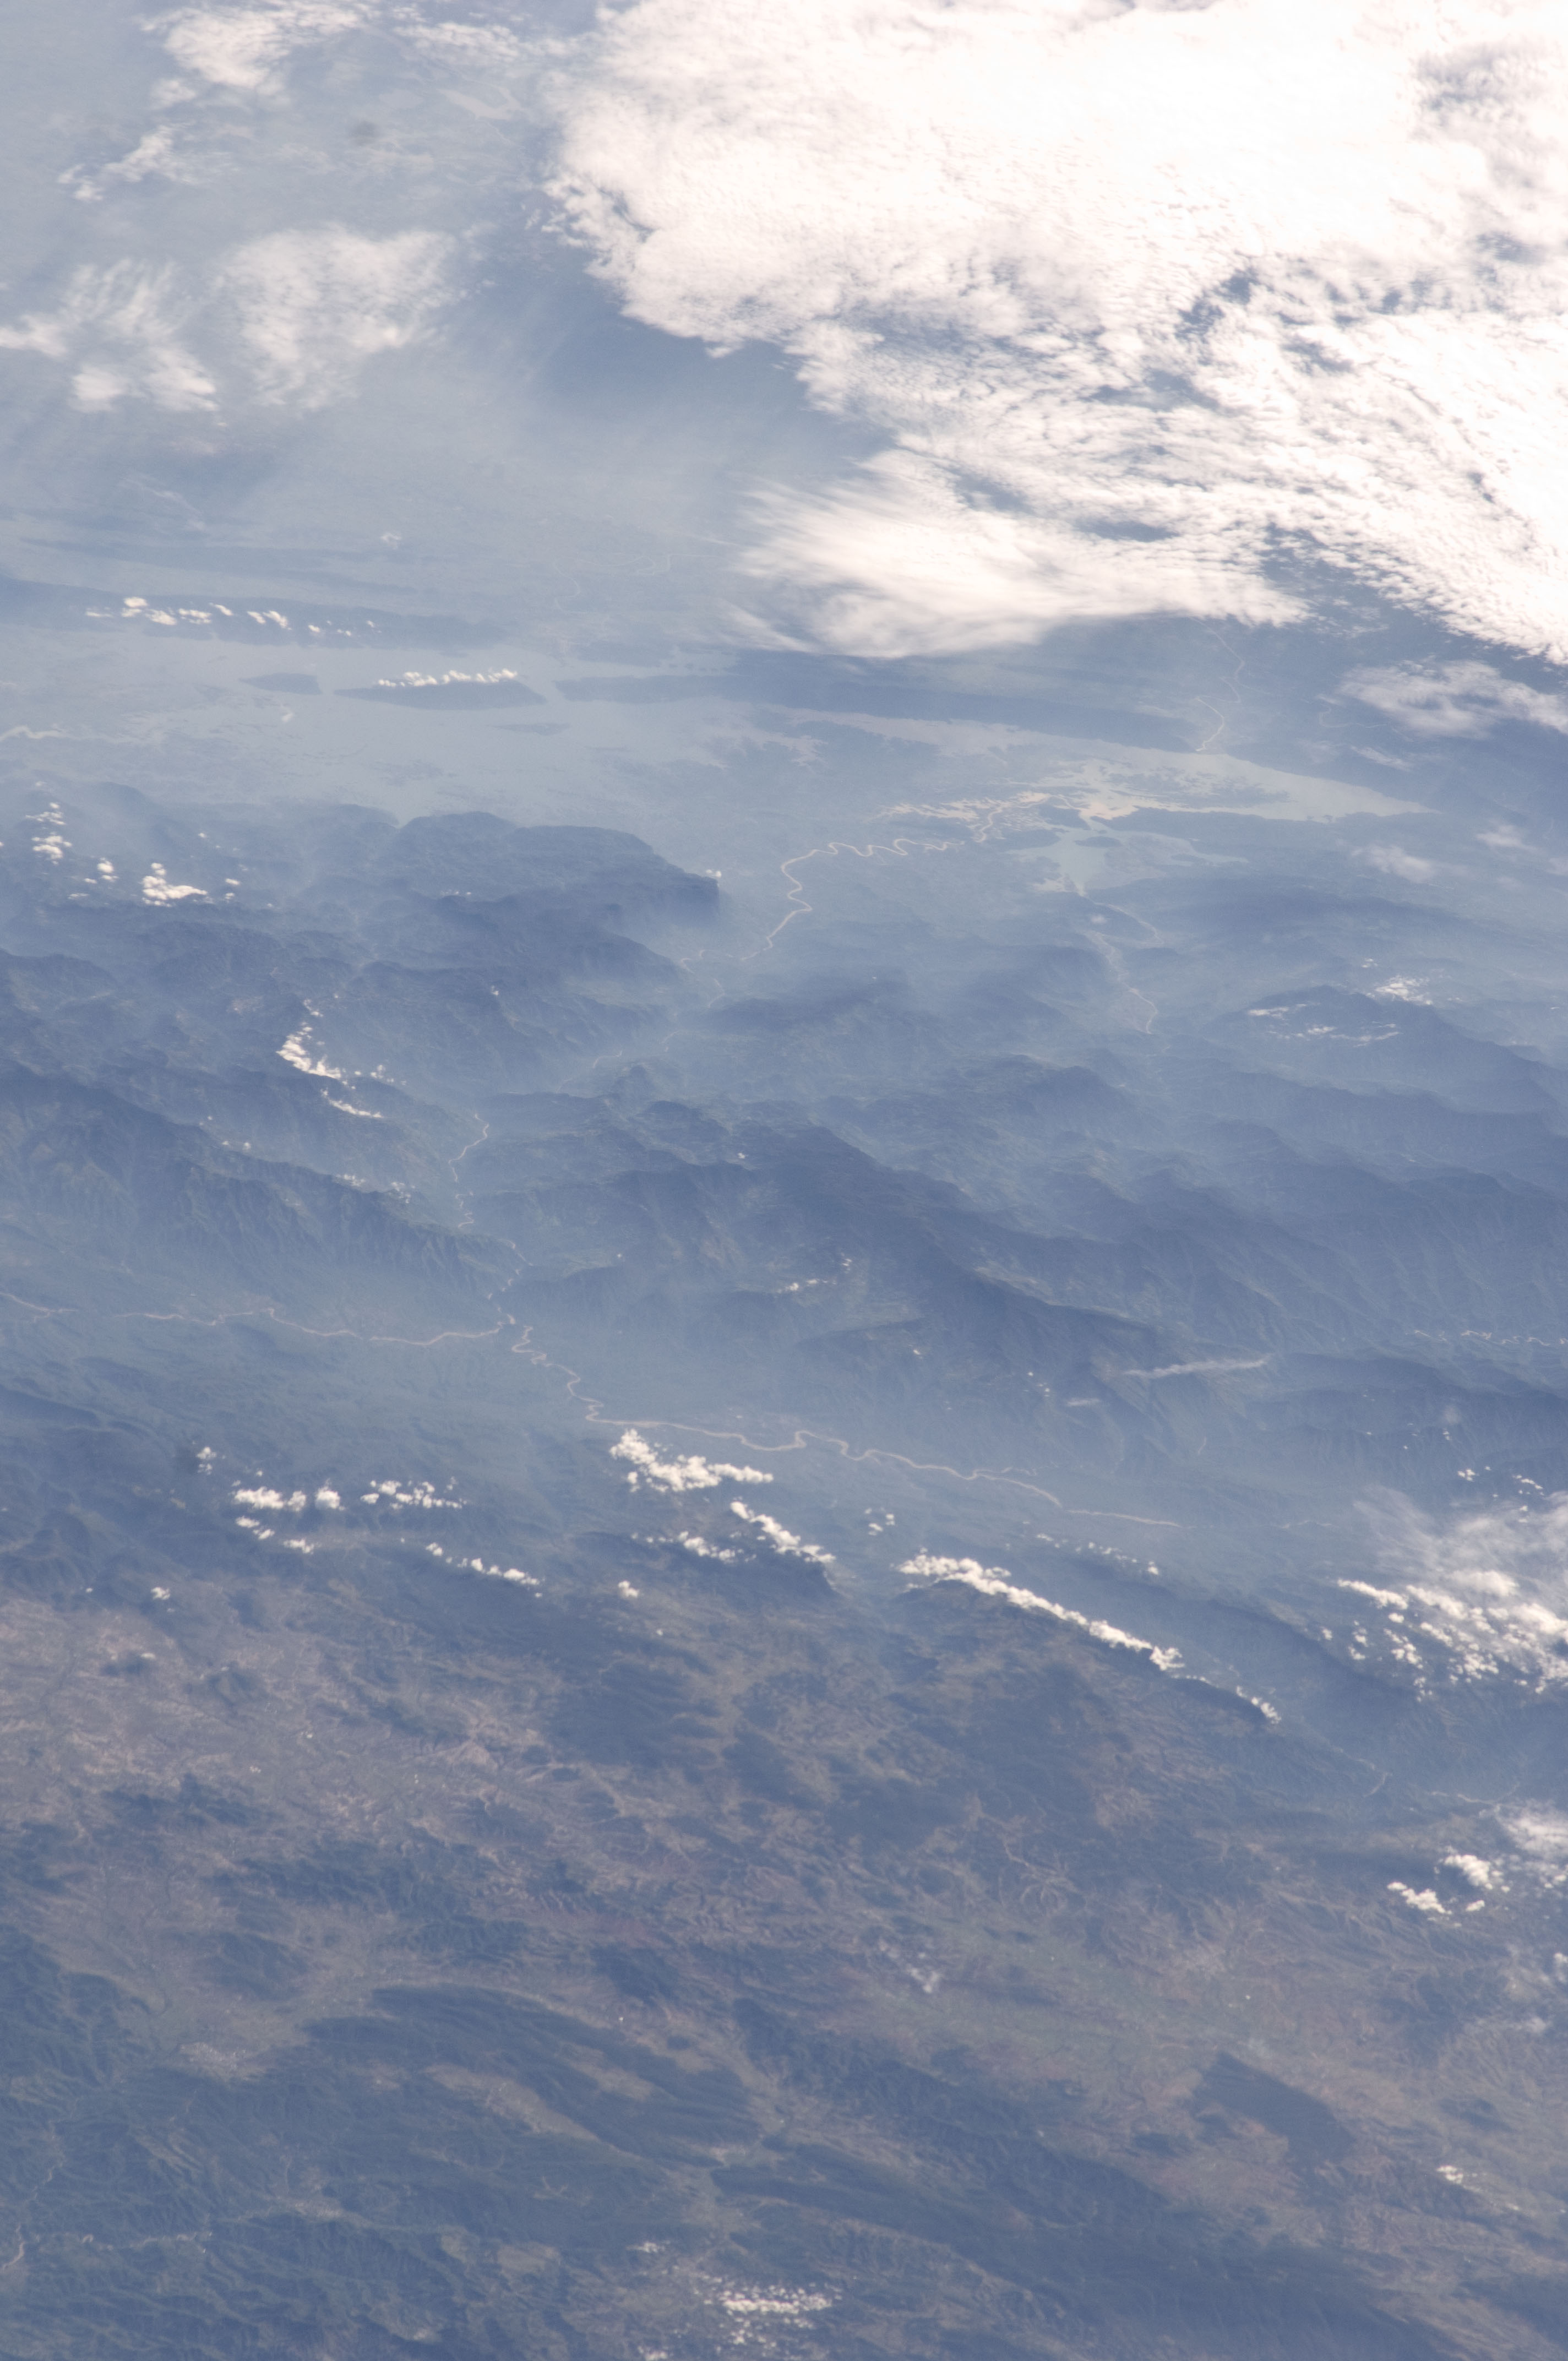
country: MEXICO
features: SIERRA MADRE DEL SUR MTS., G. OF MEXICO, FOREST
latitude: 18.9
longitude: -96.3
